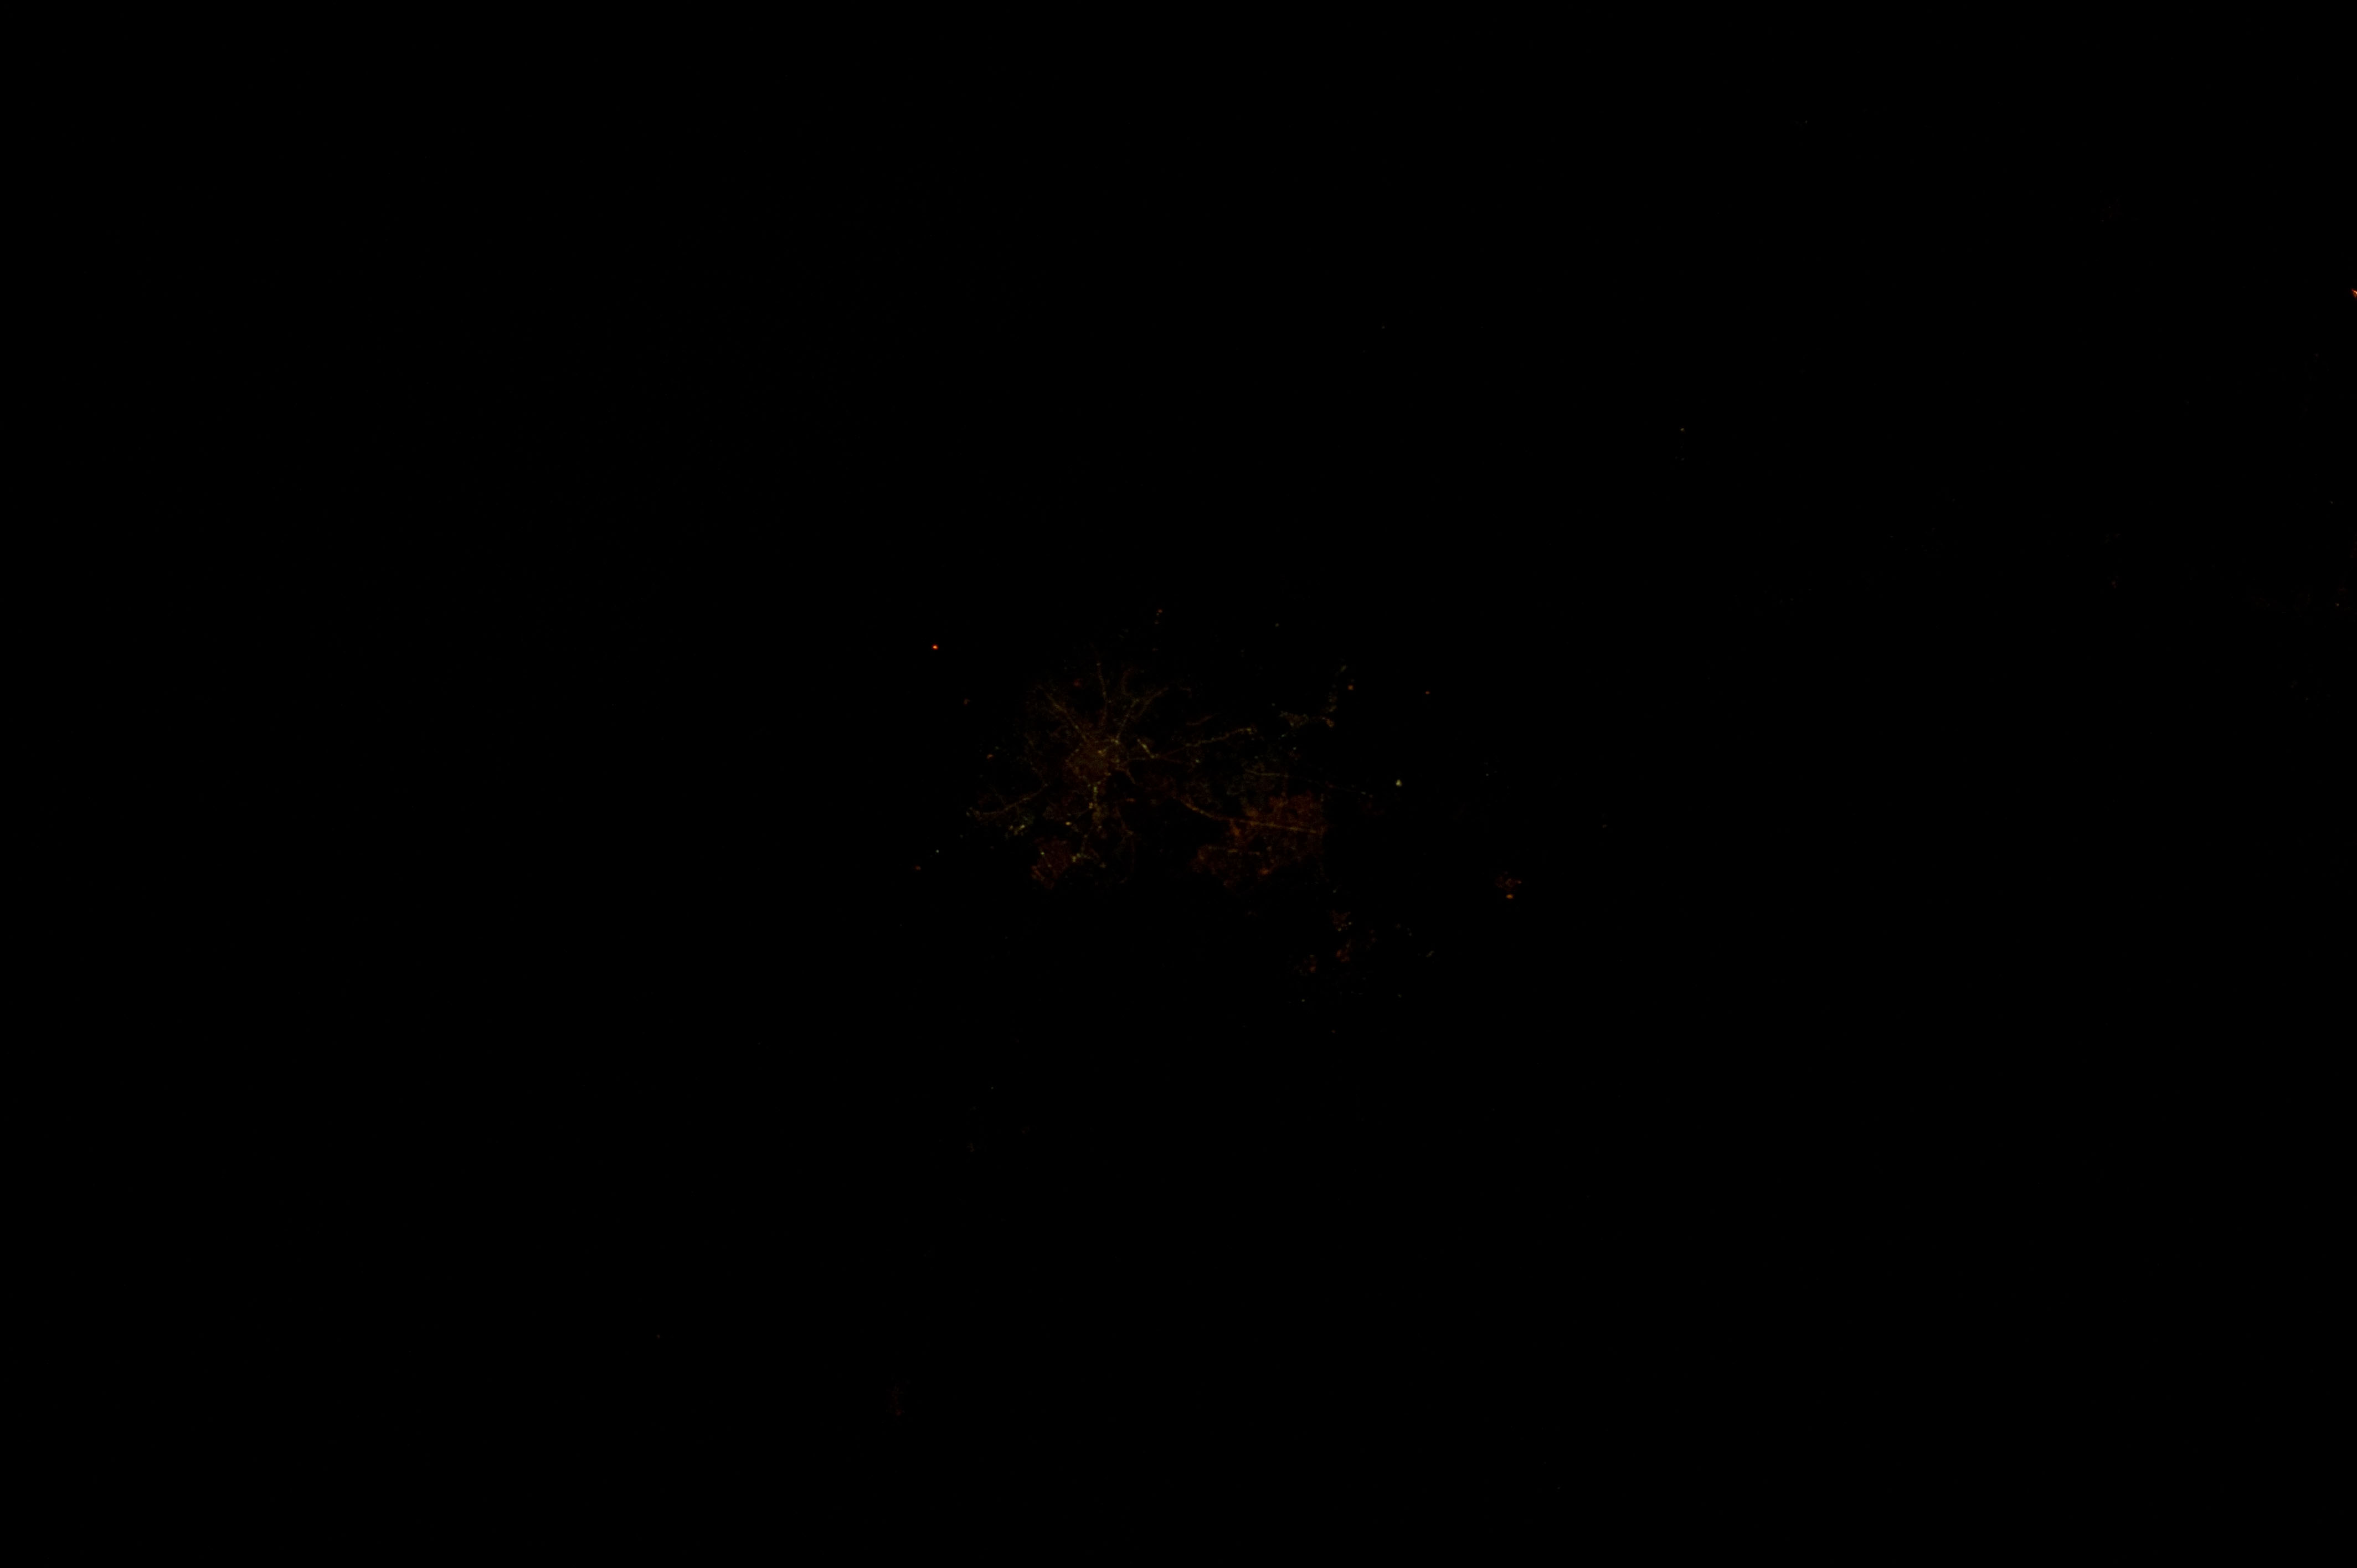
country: INDIA
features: PIMPRI-PUNE AREA AT NIGHT
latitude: 18.6
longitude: 73.8
